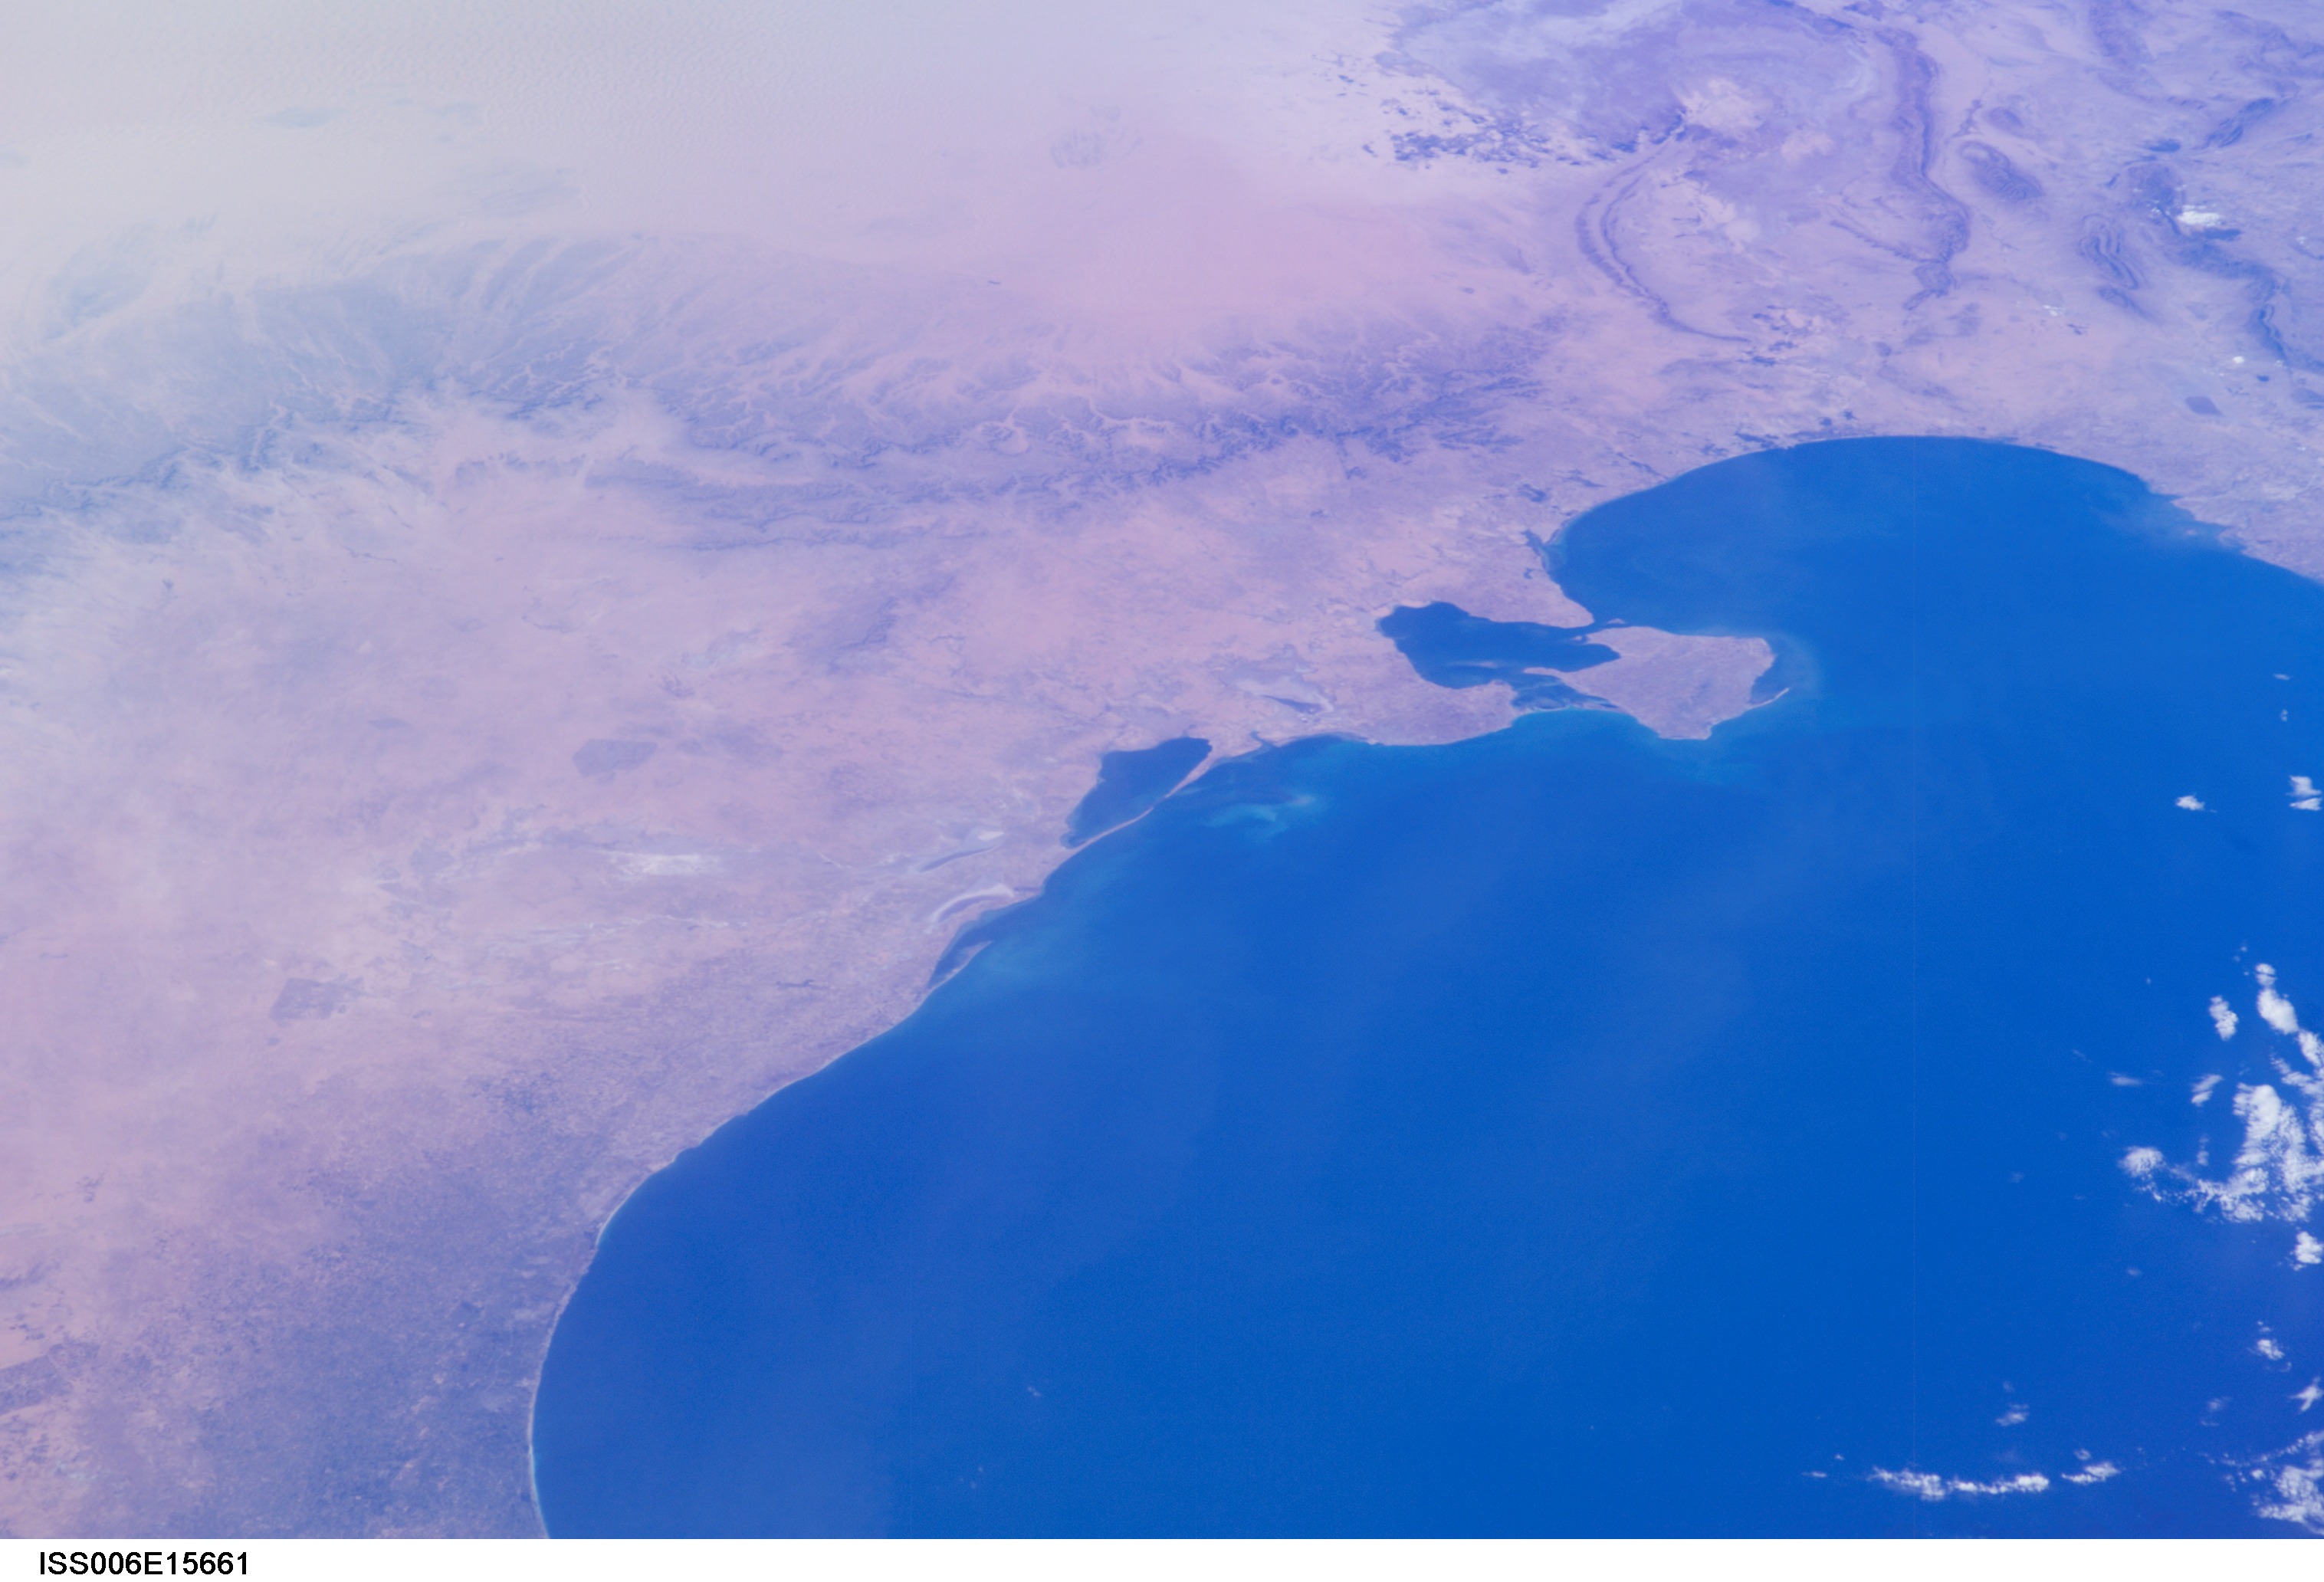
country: TUNISIA
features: GULF OF GABES, POLARIZING FILTER
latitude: 33.0
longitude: 11.0
